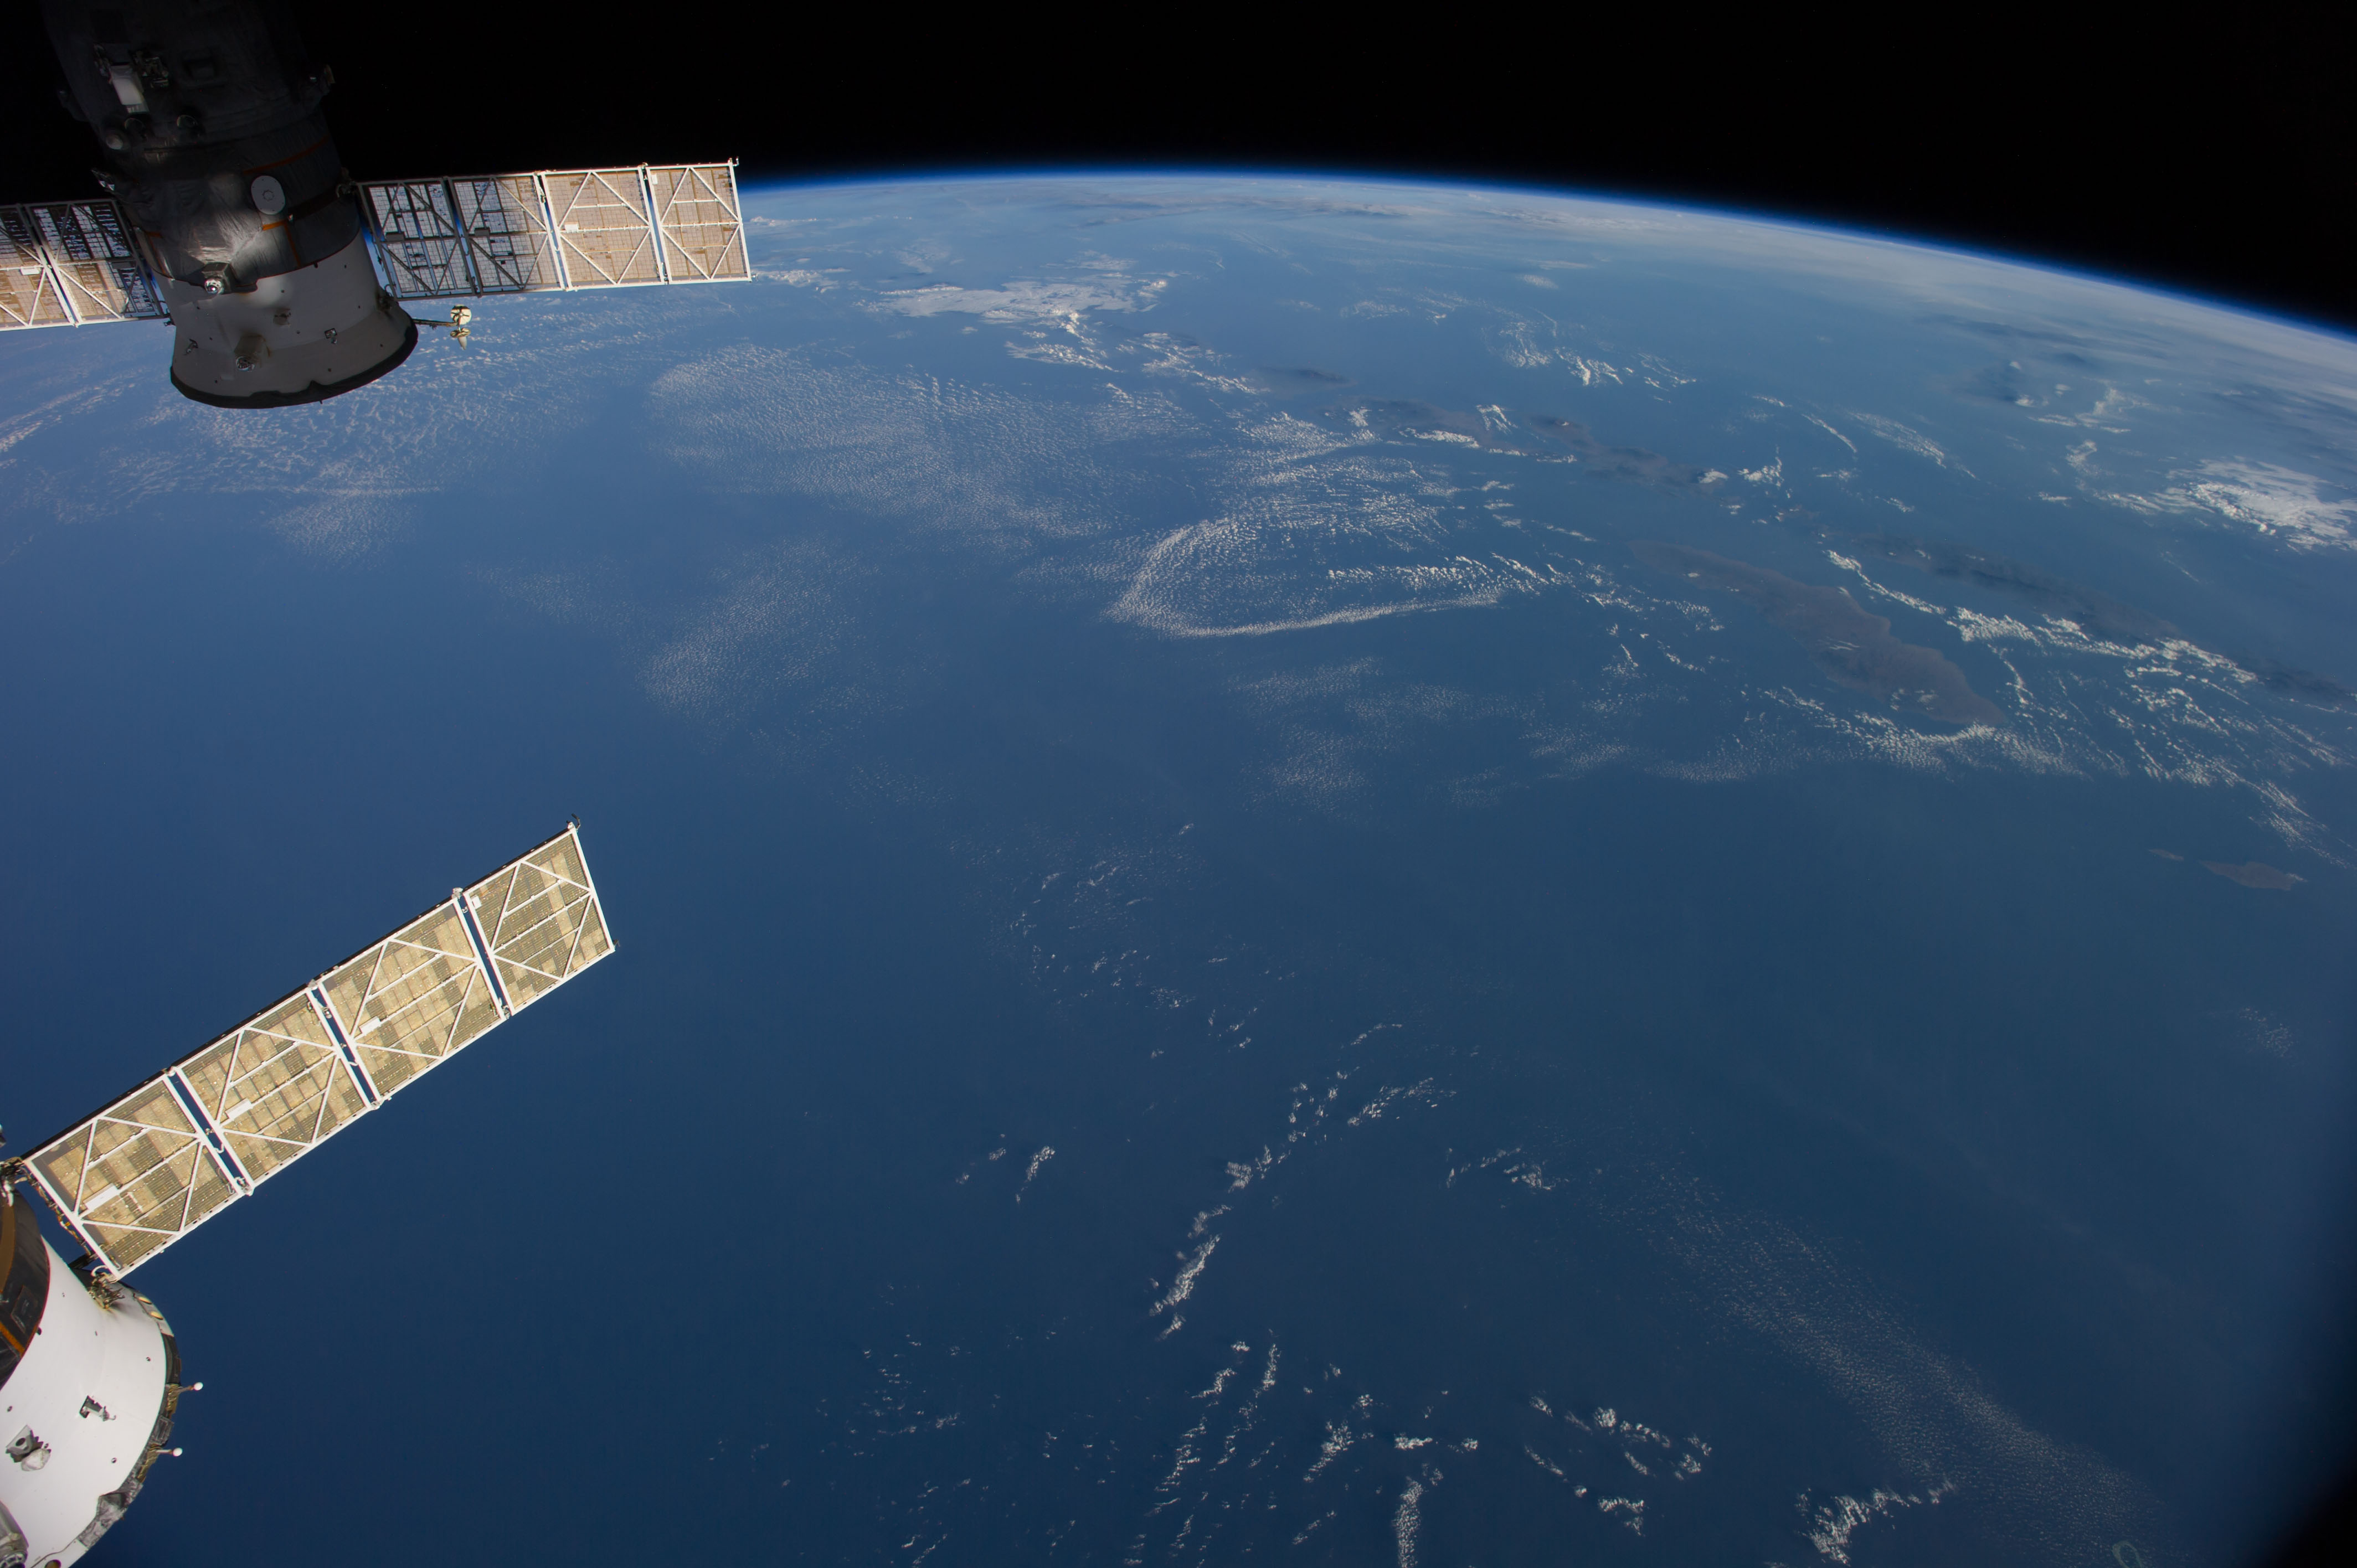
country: AUSTRALIA-WA
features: JAVA S., BALI S., FLORES S., W. NUSA TENGGARA, ATMOSPHERIC LIMB
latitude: -12.0
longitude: 117.0
